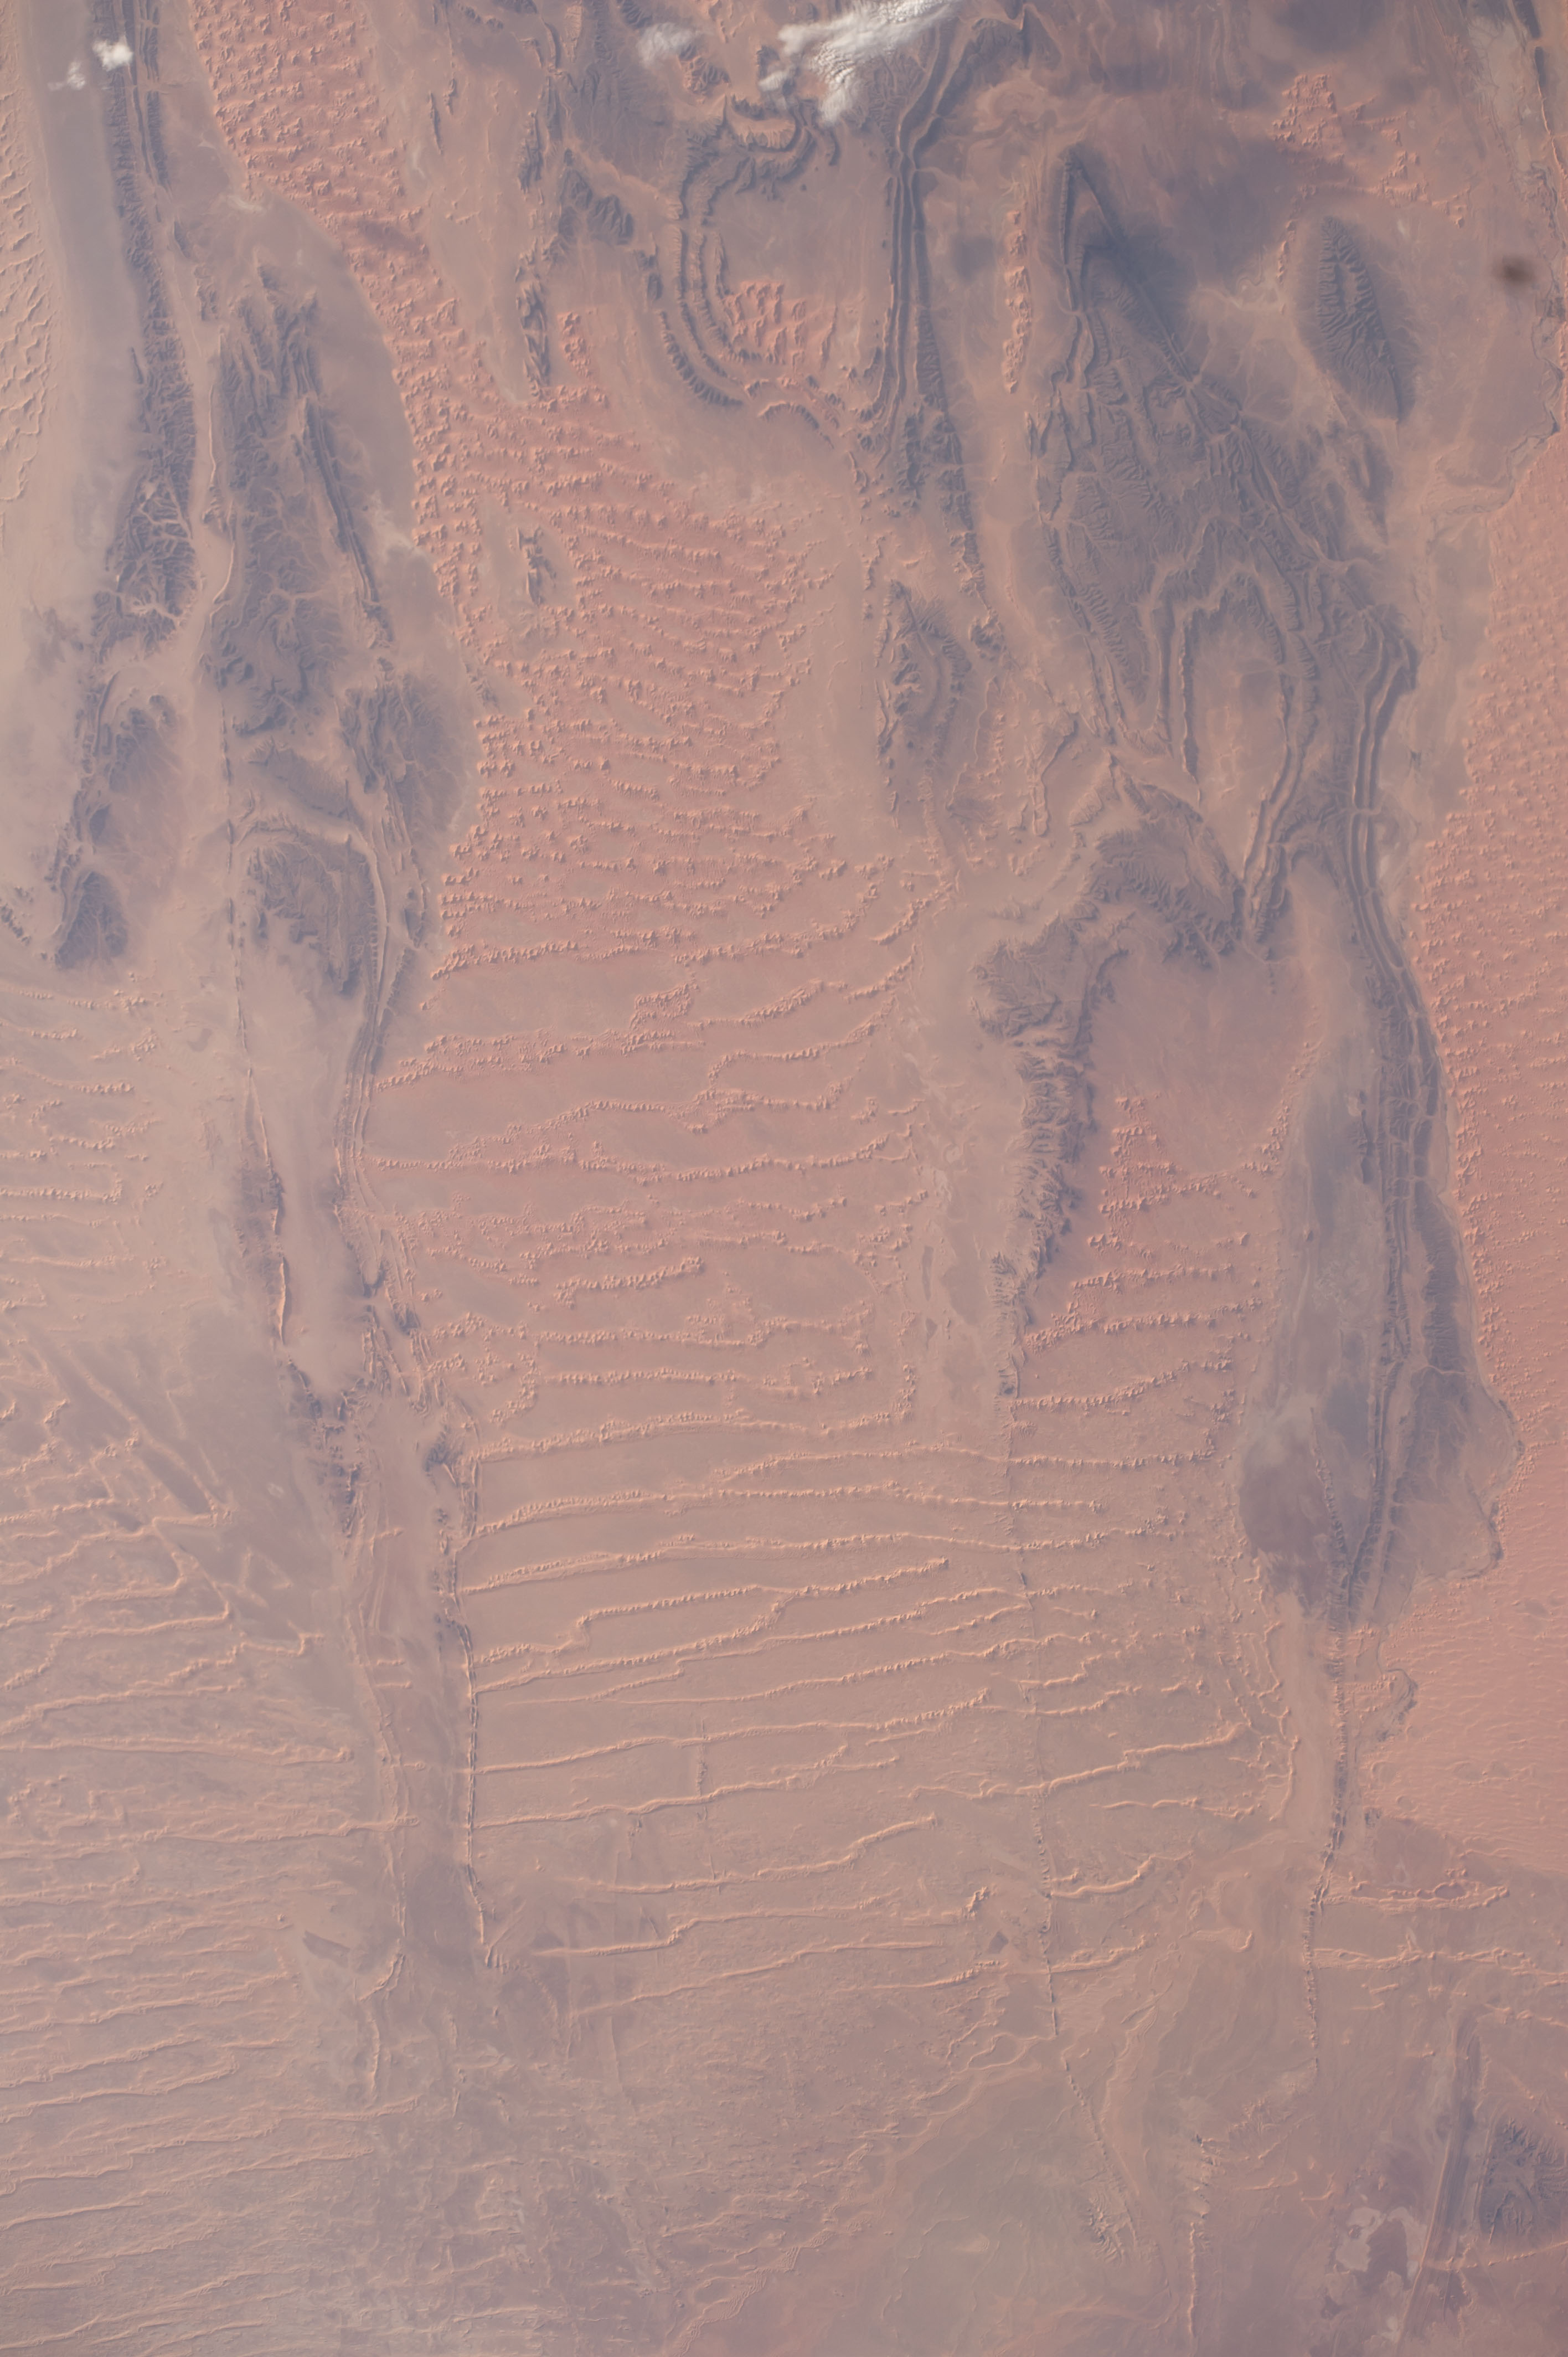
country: ALGERIA
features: SAHARA DES.
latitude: 28.9
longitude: -1.7
